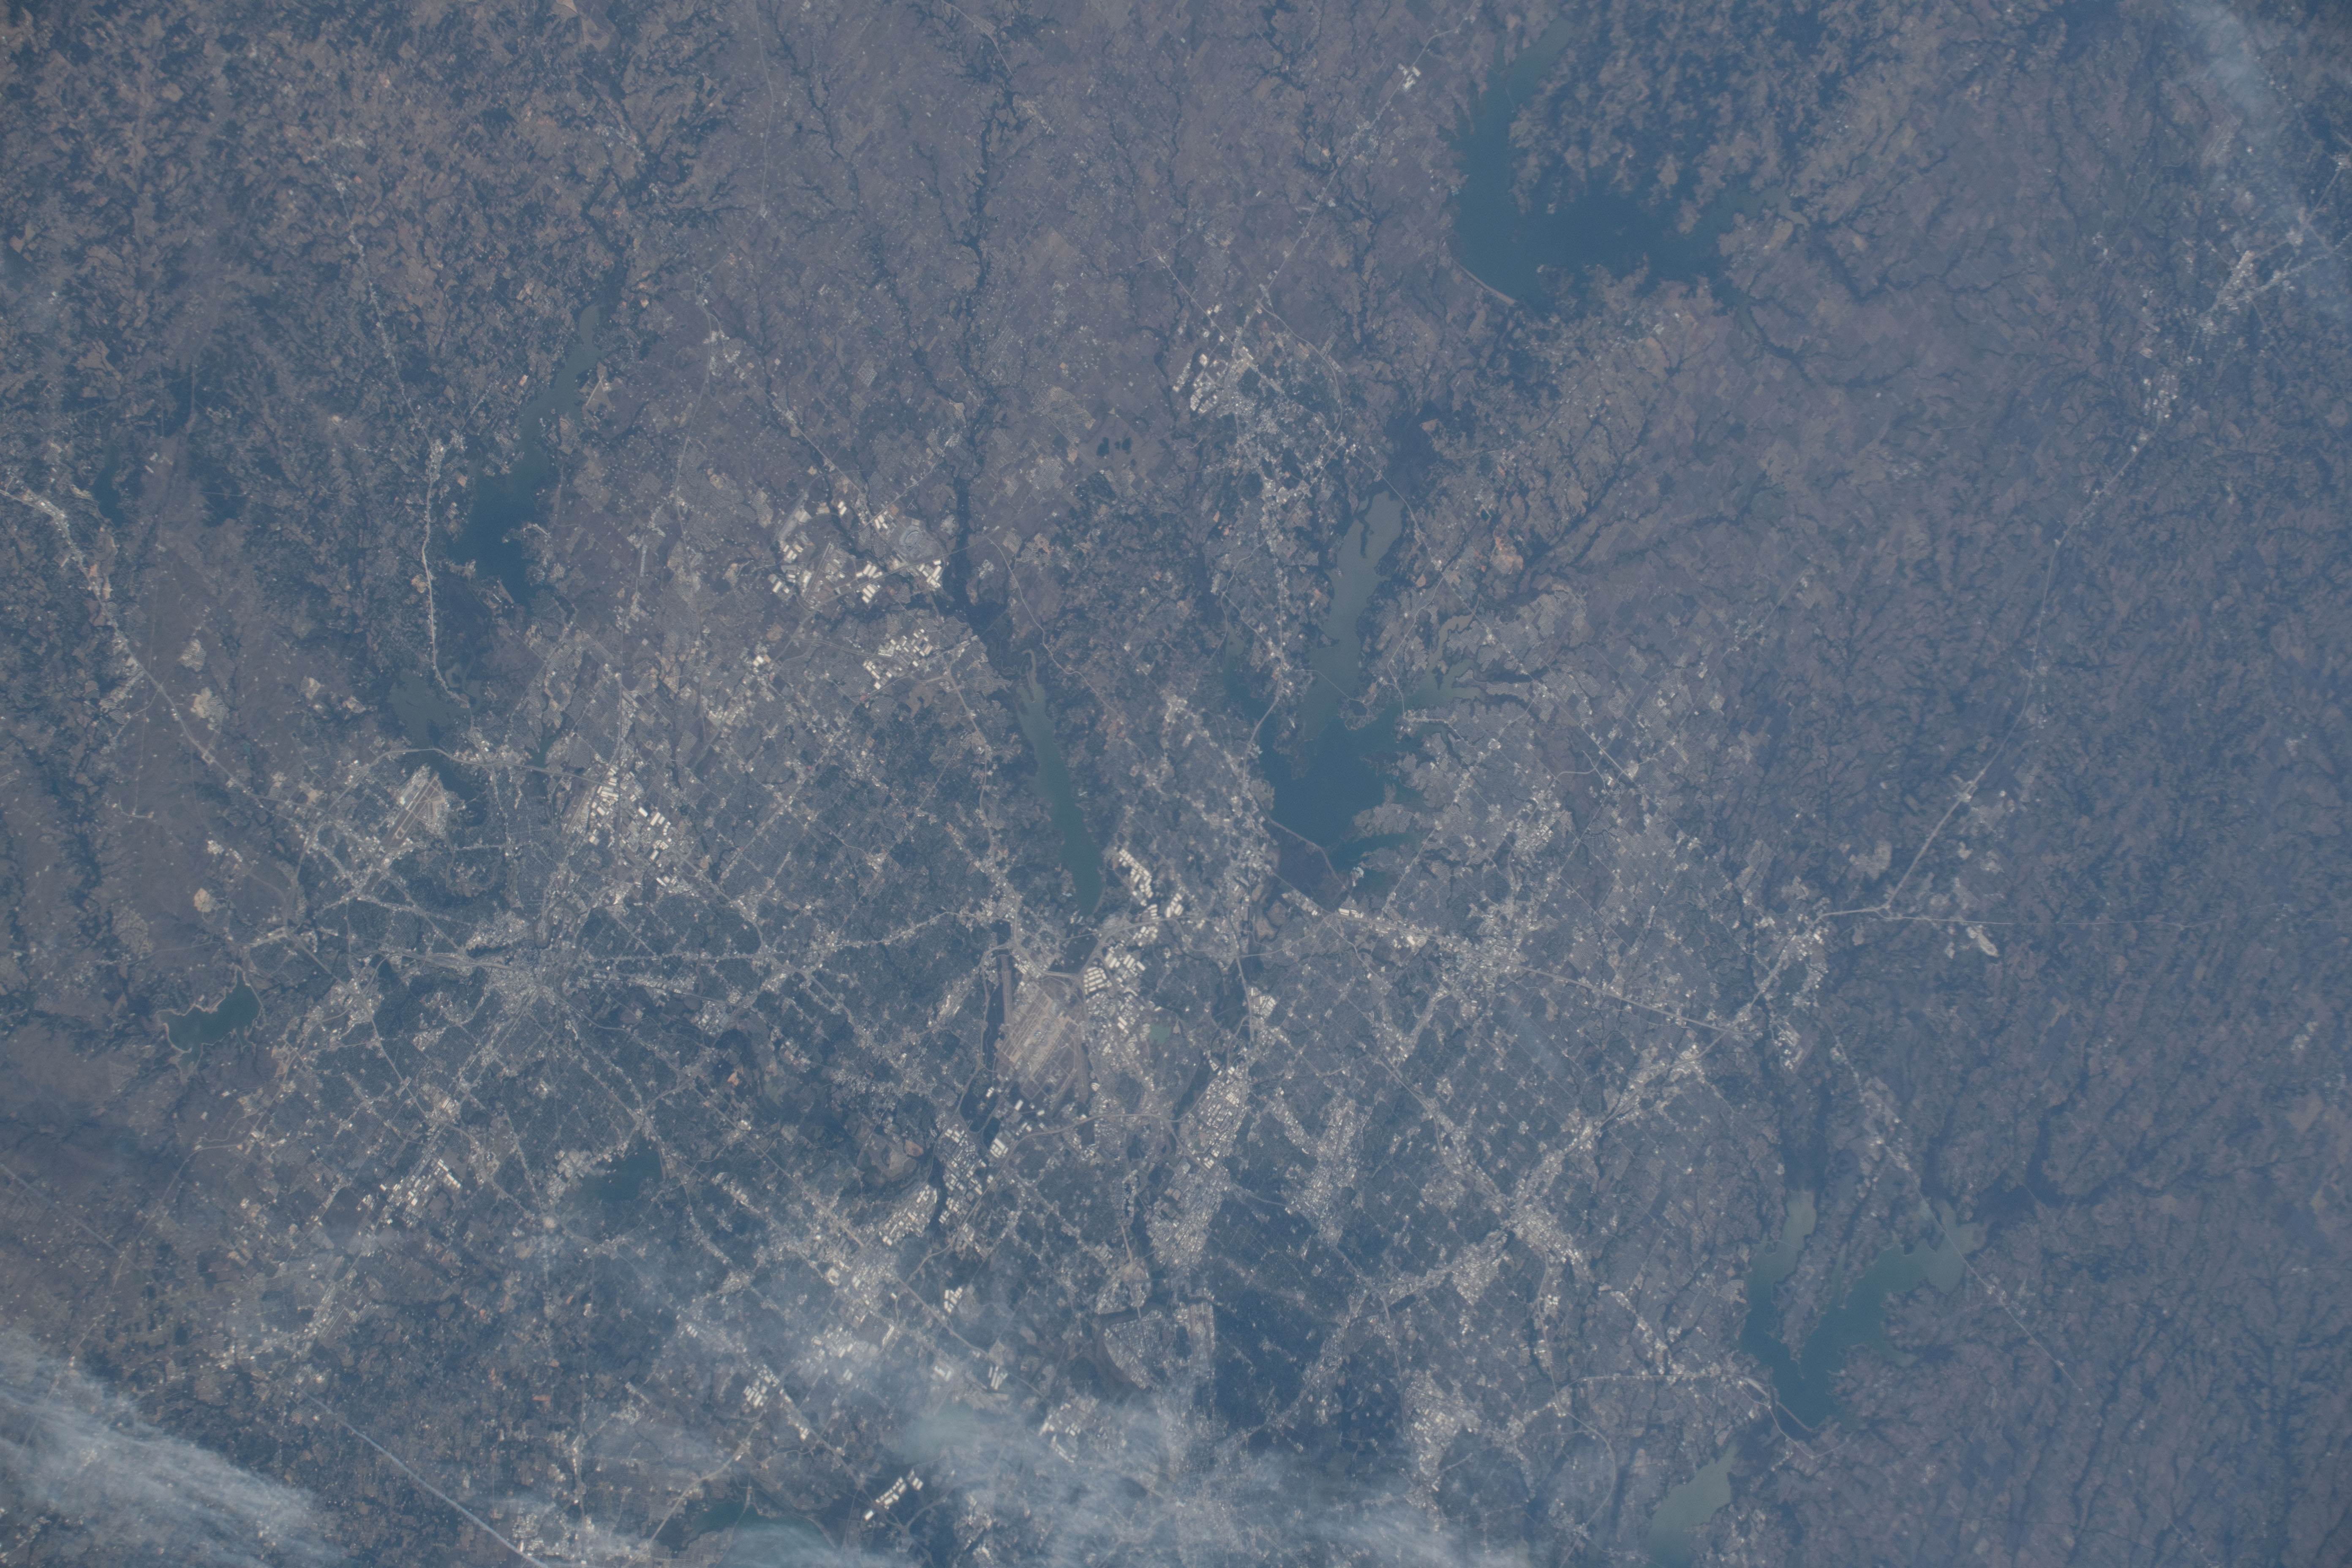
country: USA-TEXAS
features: DALLAS, LEWISVILLE LAKE, LAKE RAY ROBERTS
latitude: 33.1
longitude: -97.0
